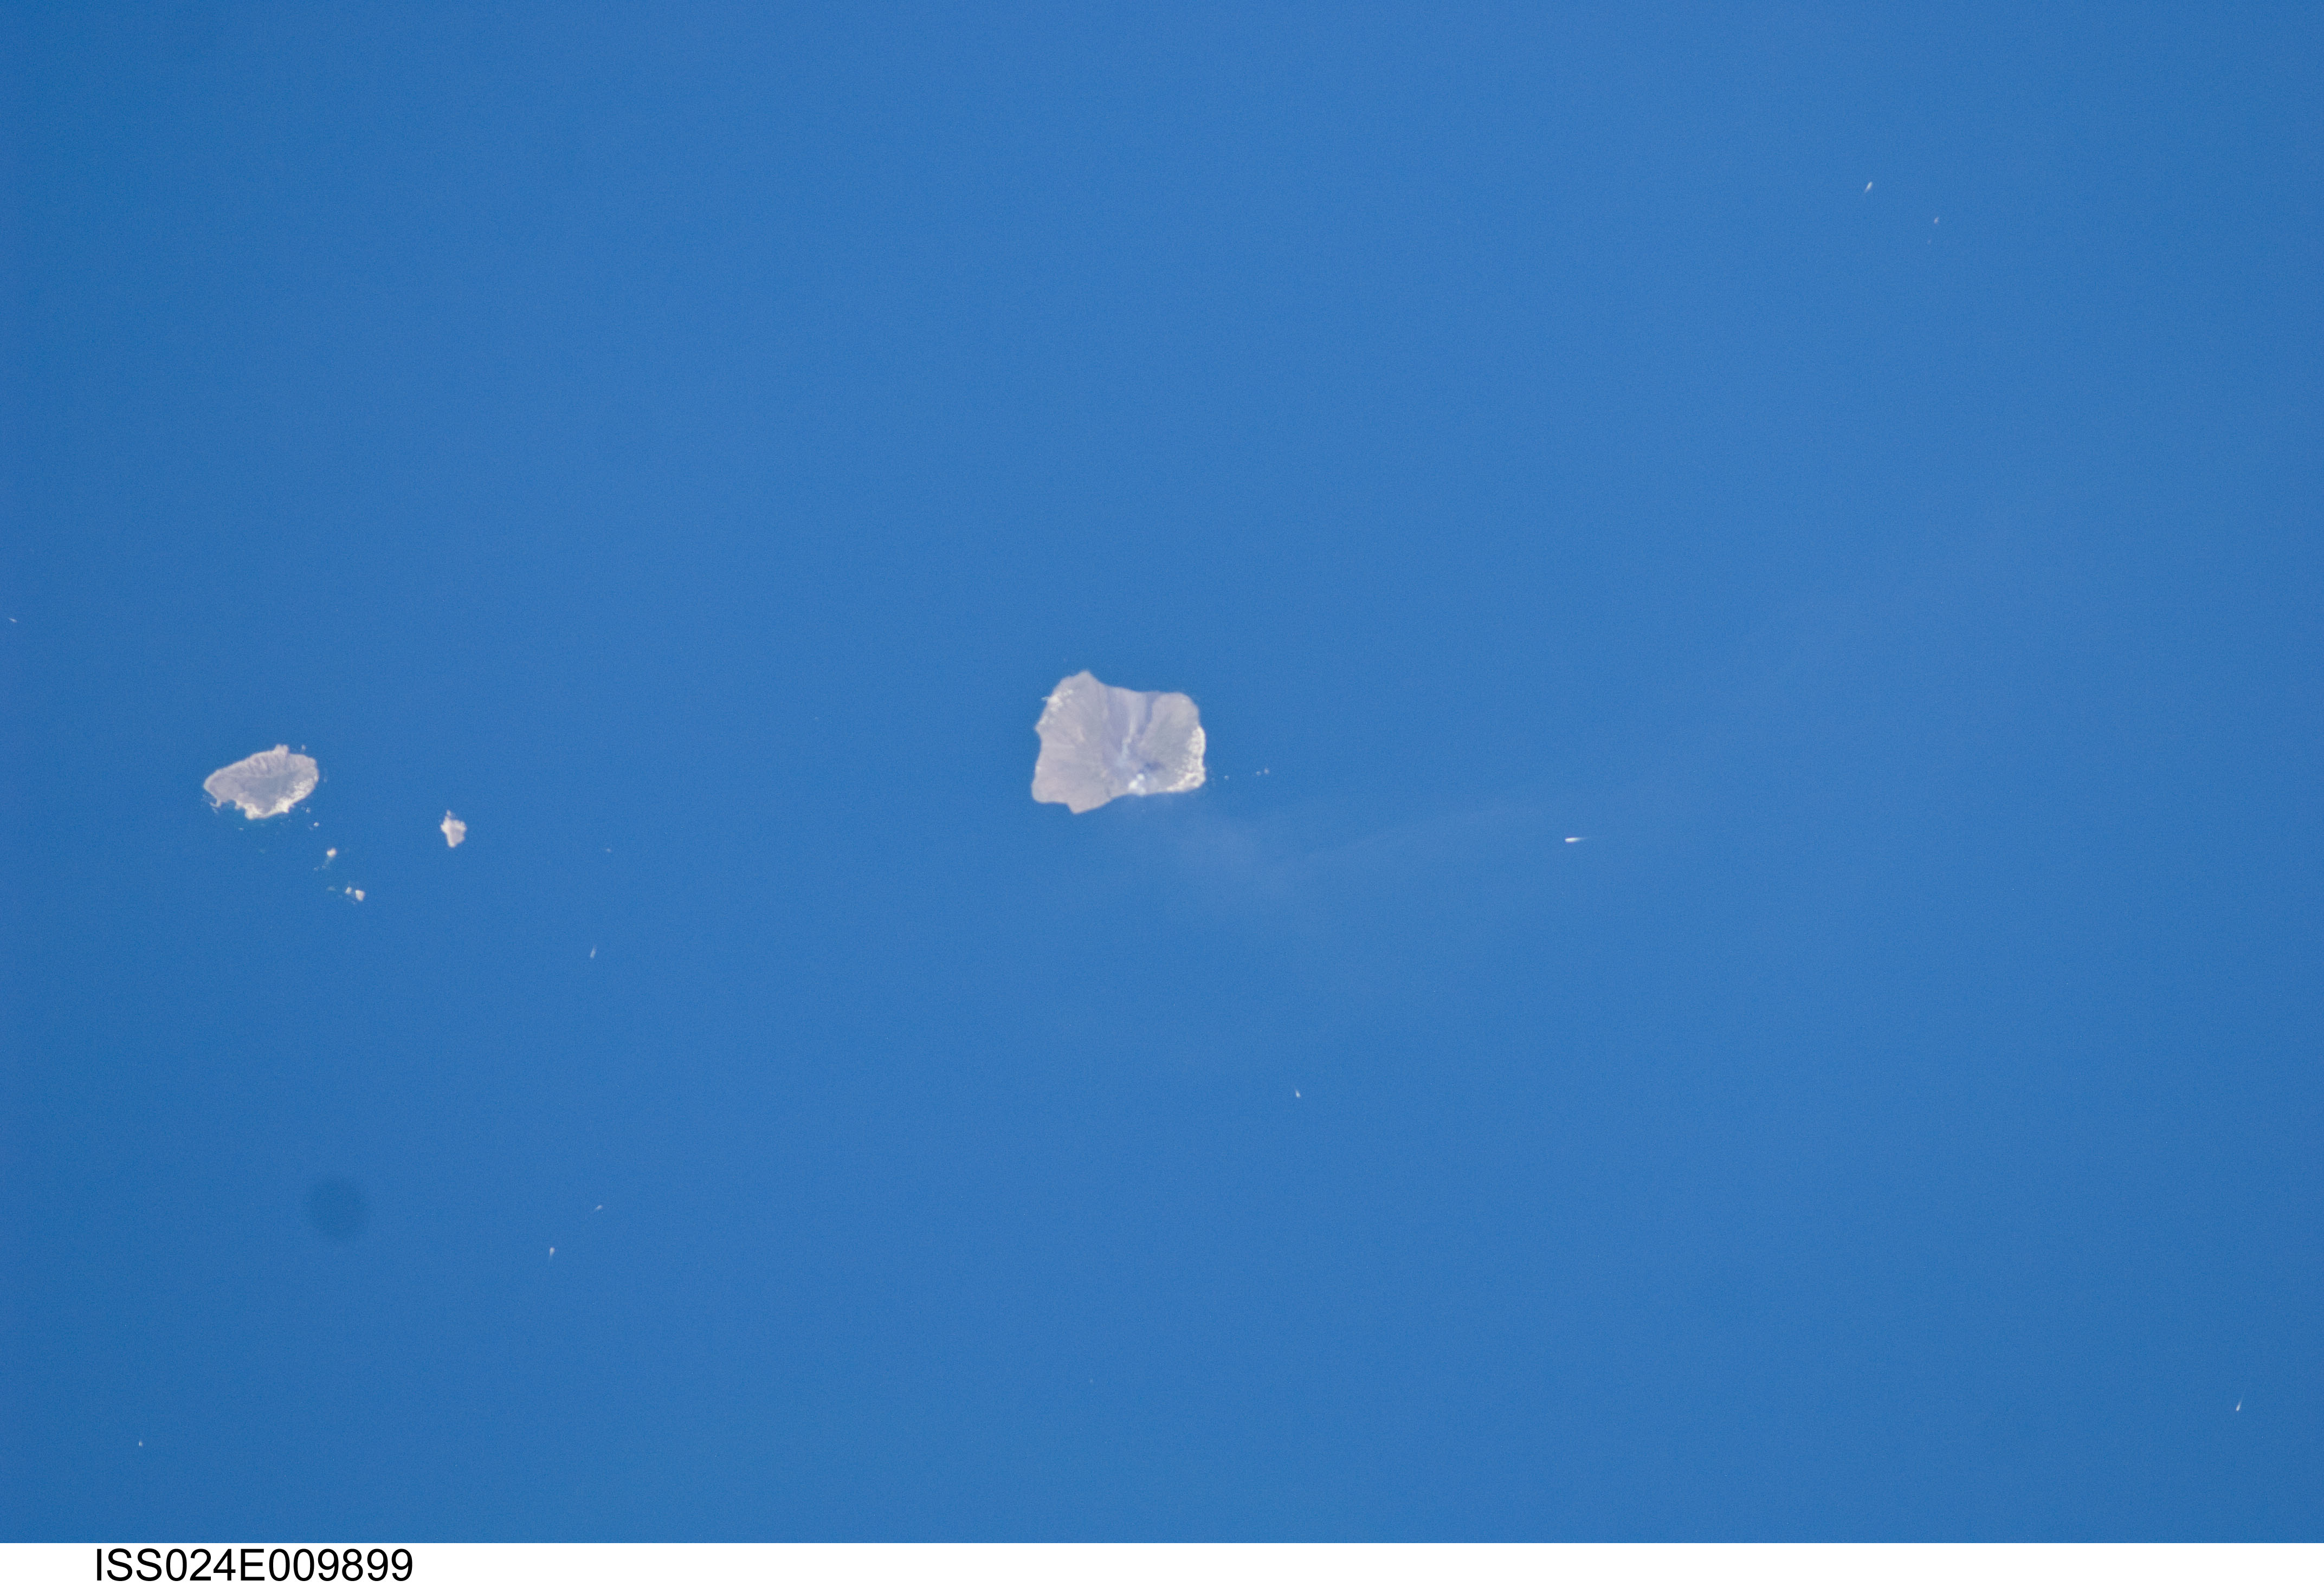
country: SICILY
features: AEOLIAN ISLANDS, TYRRHENIAN SEA
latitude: 38.8
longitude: 15.2
